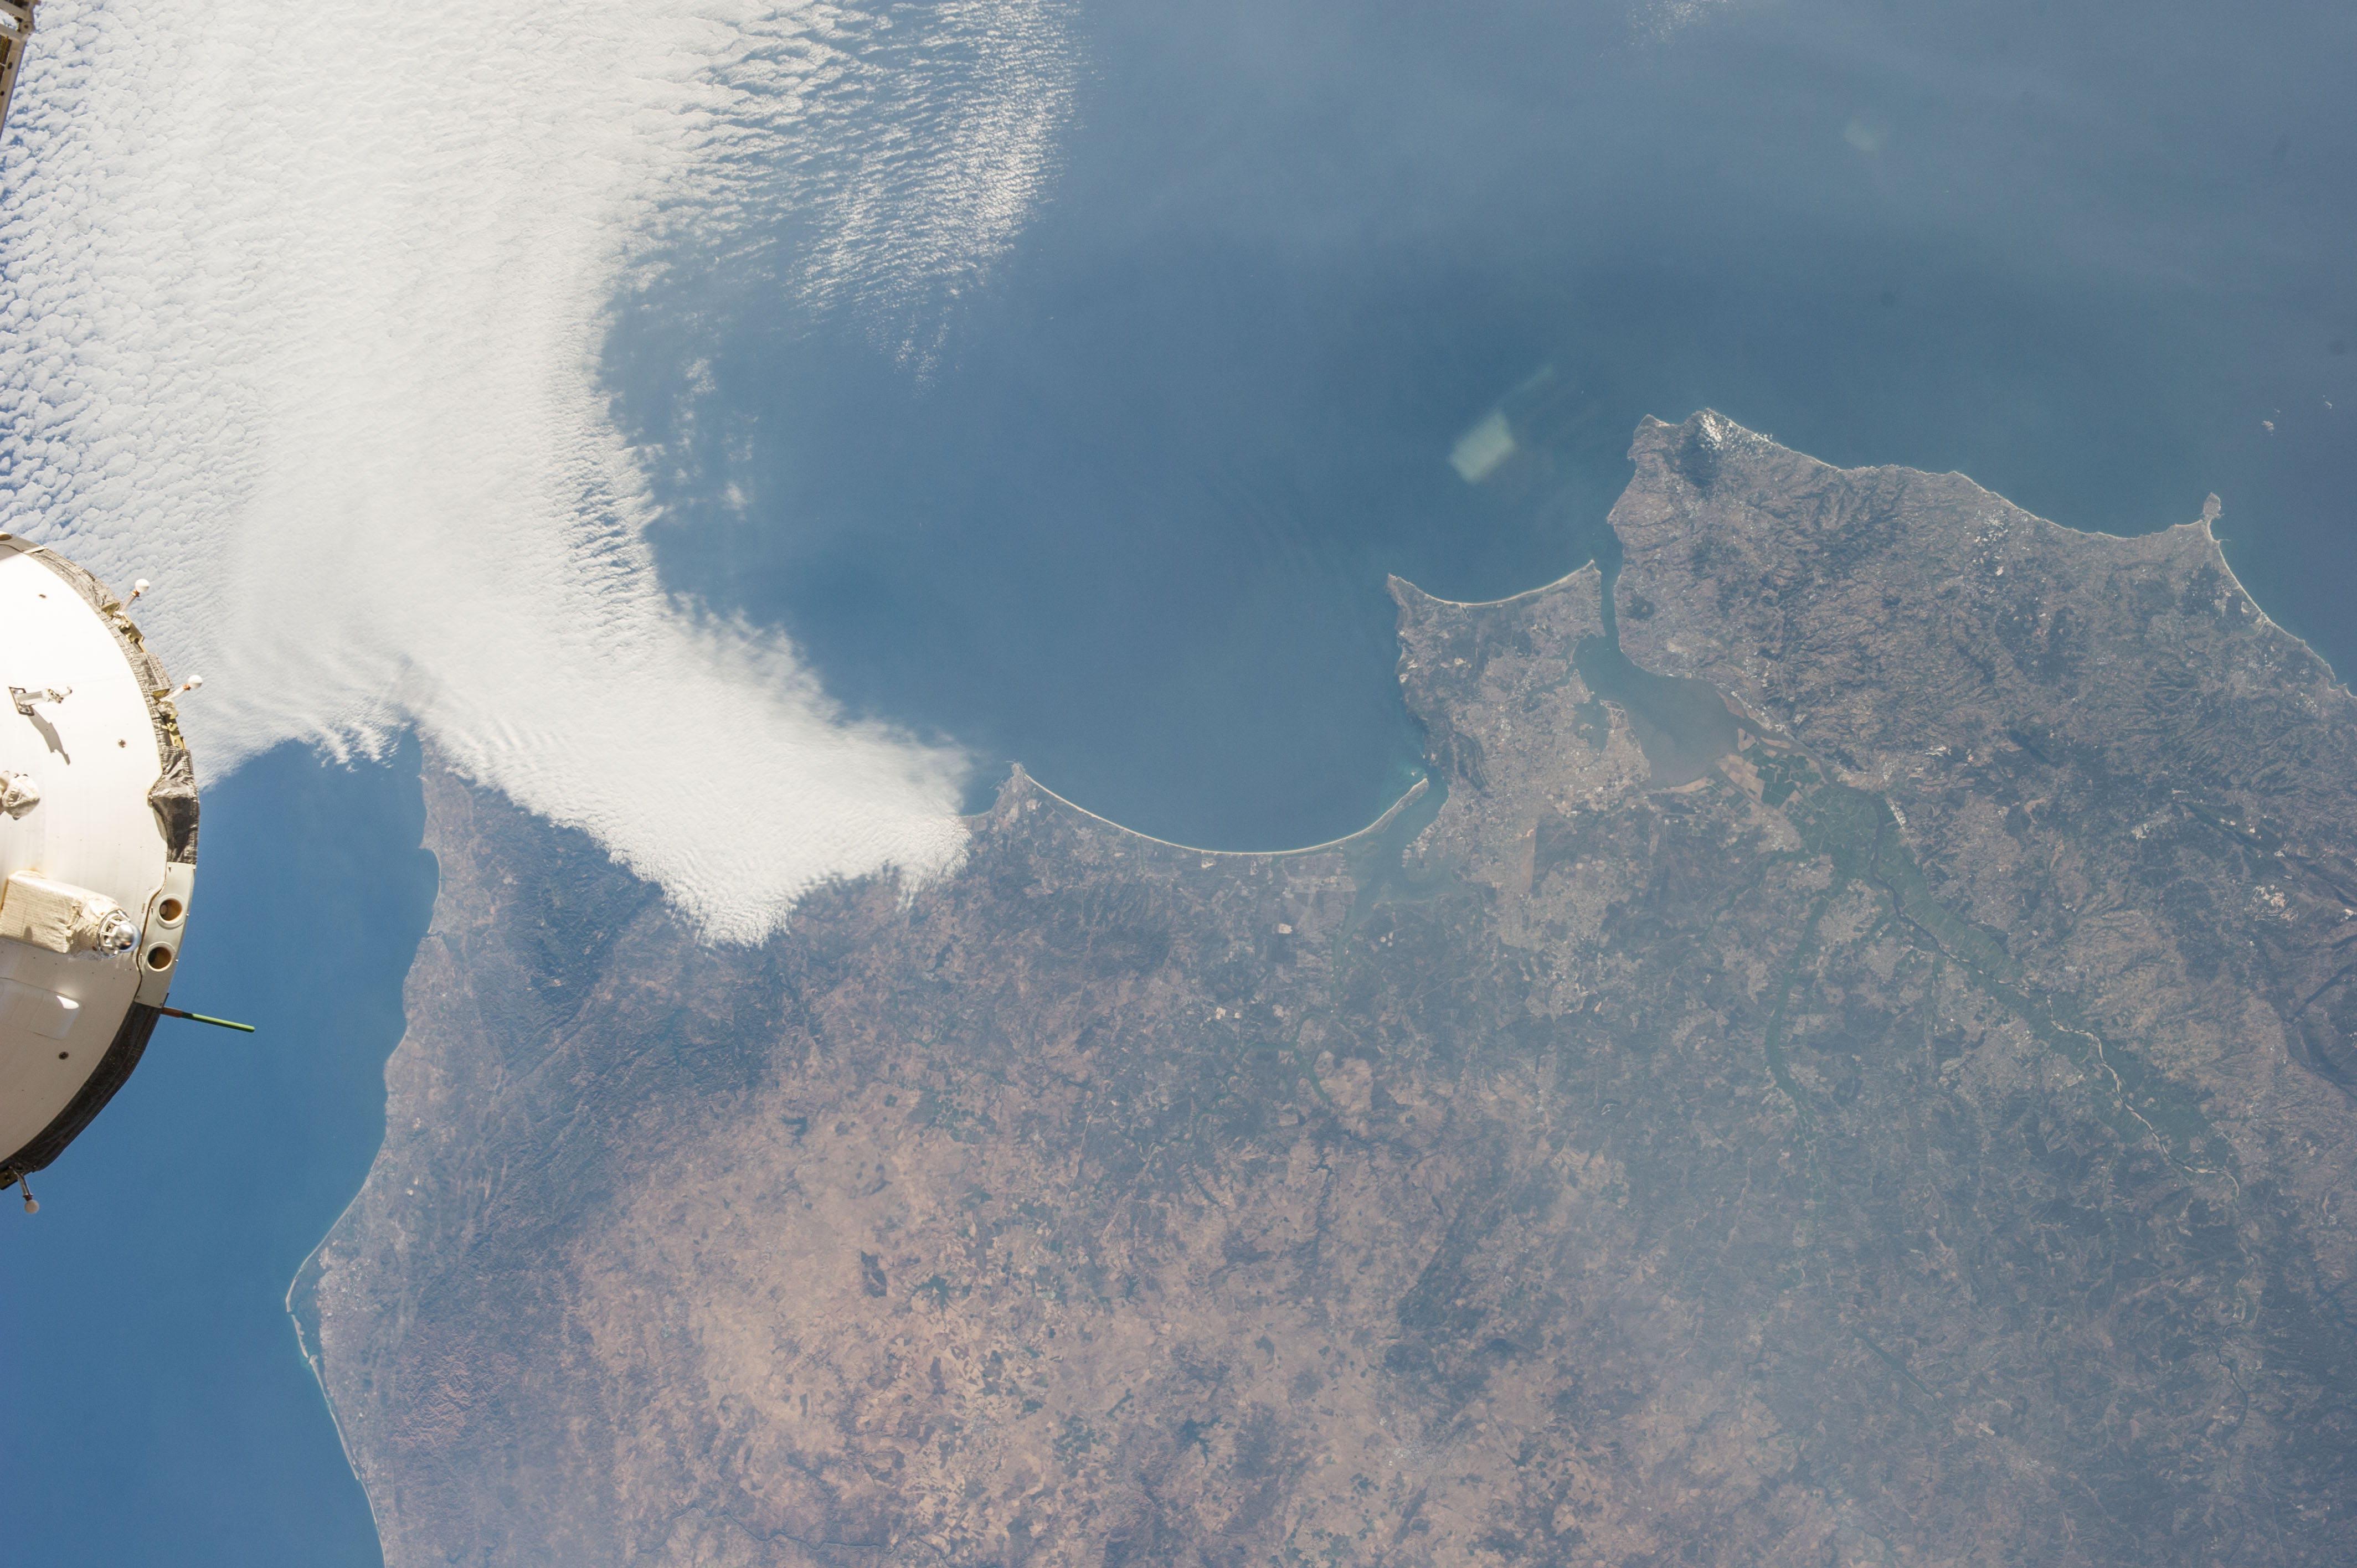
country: PORTUGAL
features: TAGUS RIVER, LISBON, SETUBAL MUNICIPALY, ATLANTIC OCEAN
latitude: 38.3
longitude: -8.9
